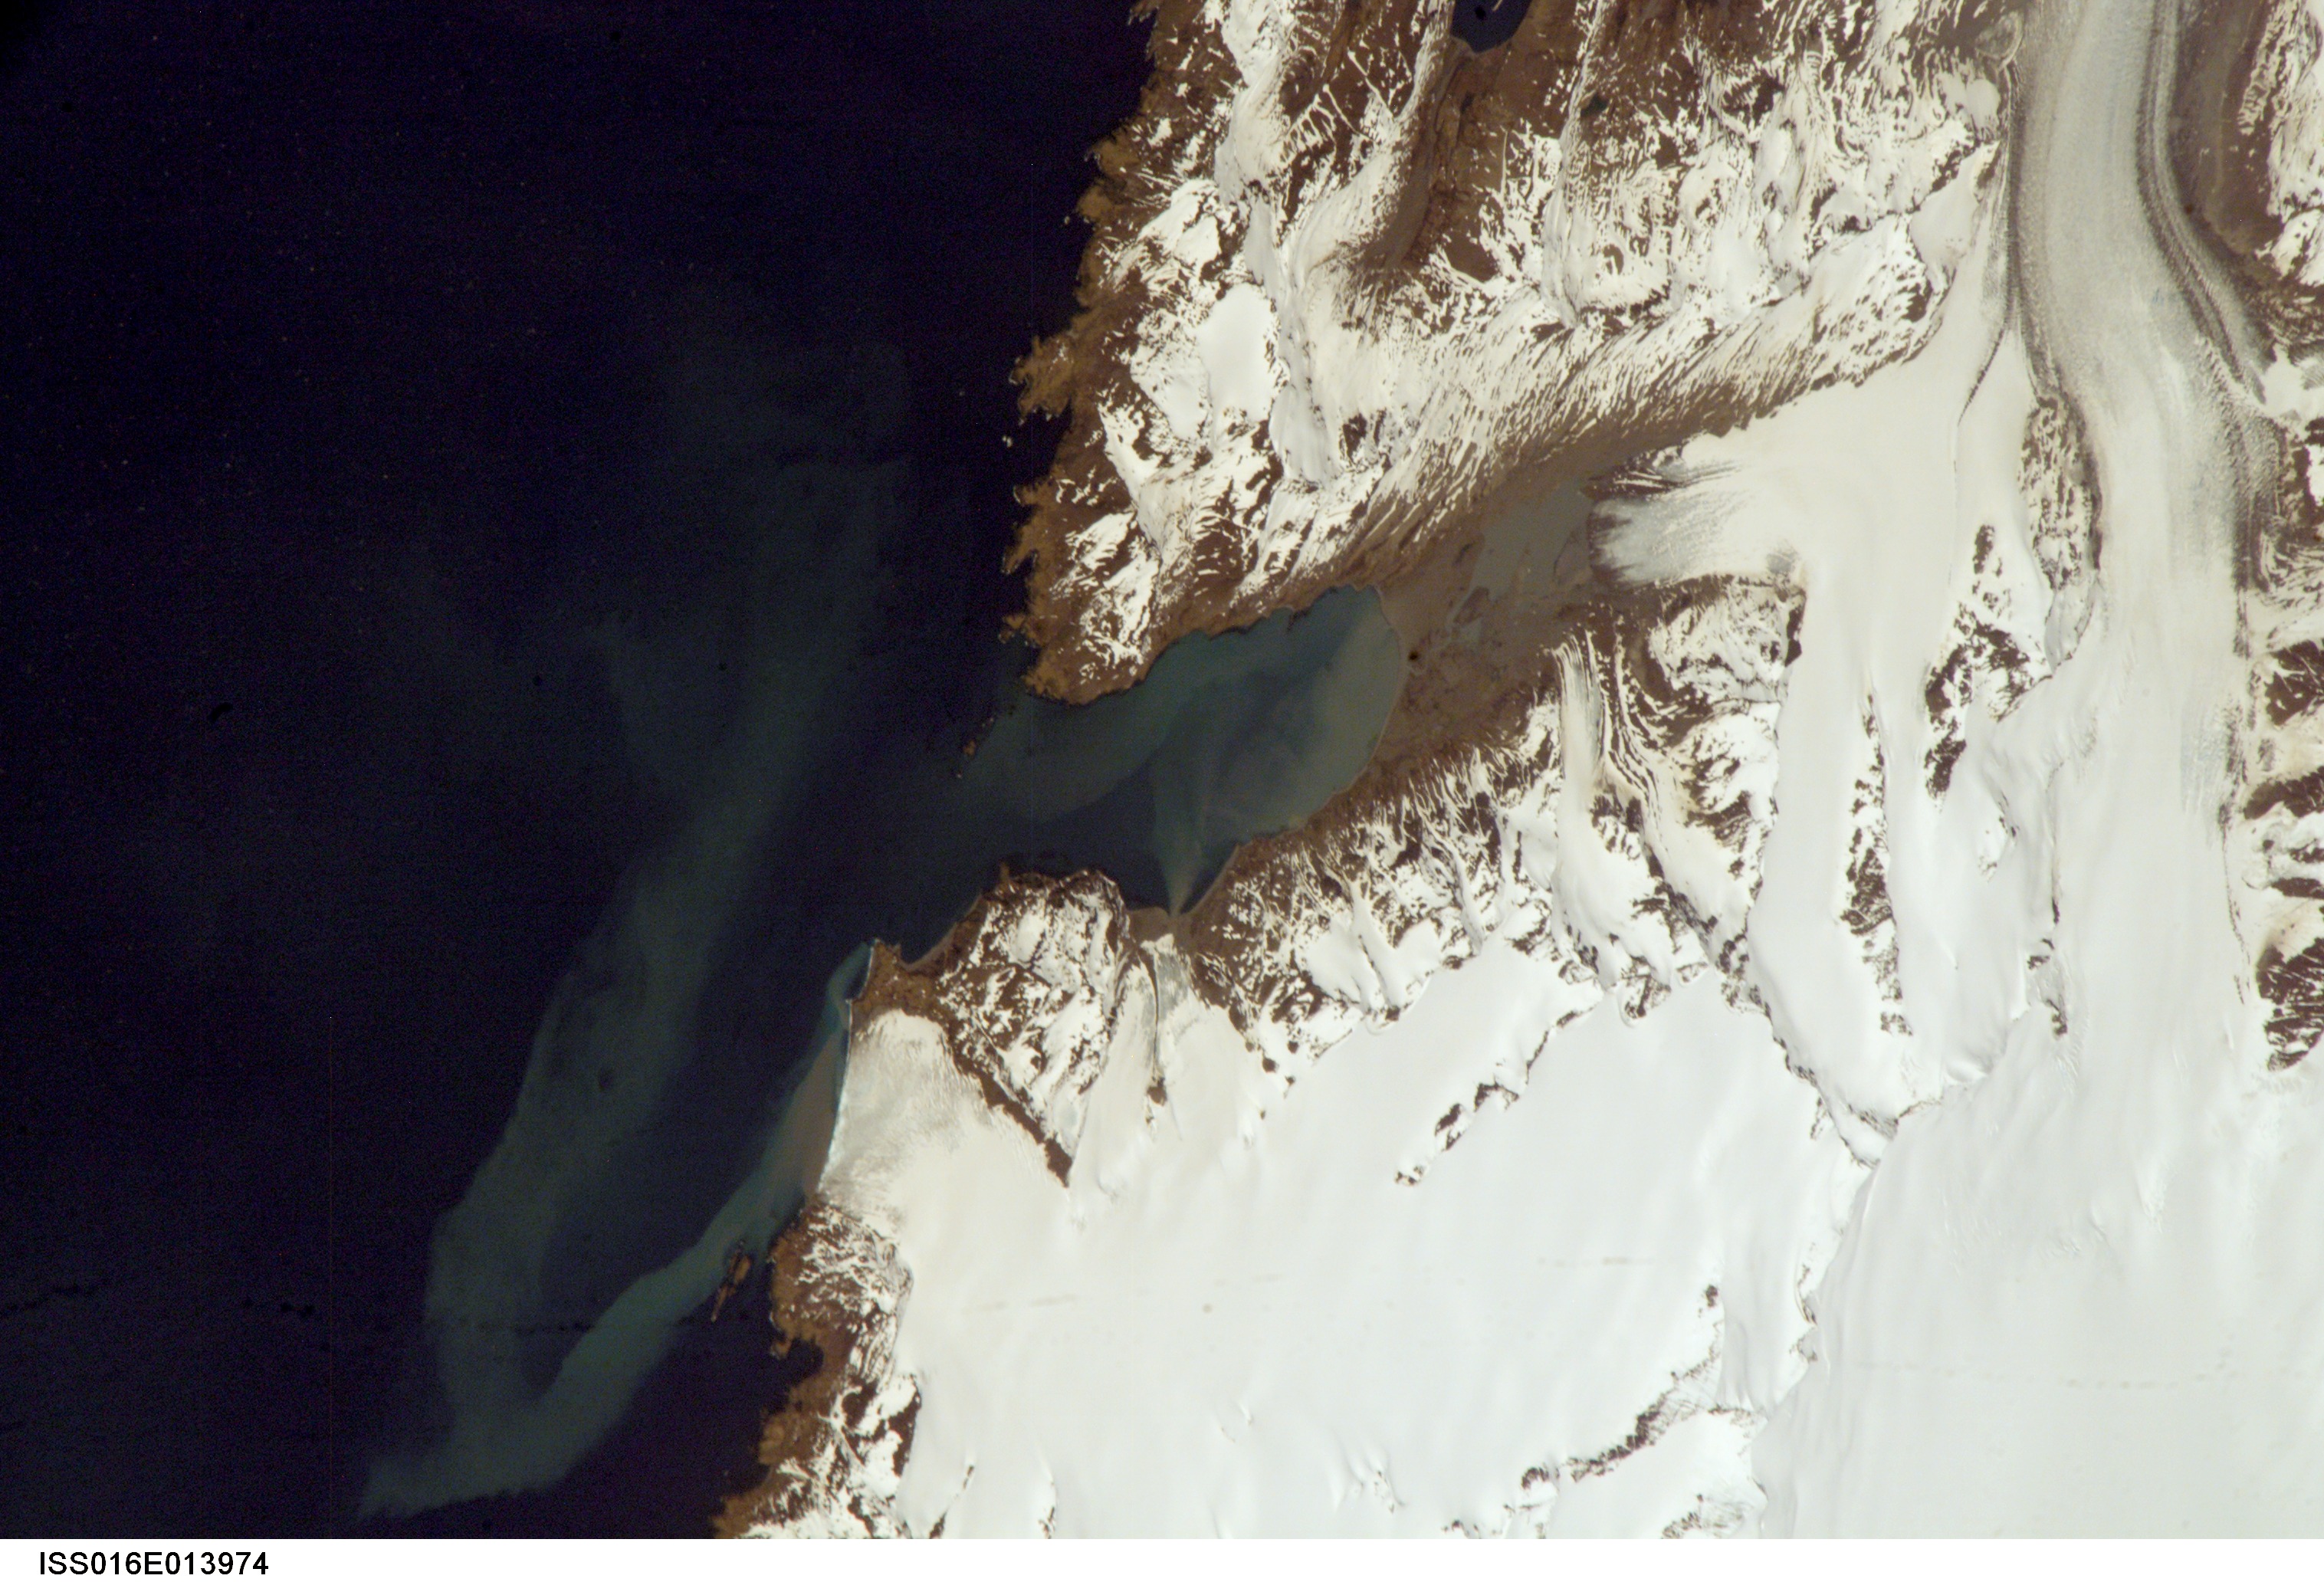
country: SOUTH GEORGIA IS.
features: NEUMAYER GLACIER, BAY, MTS.
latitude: -54.1
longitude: -36.8
